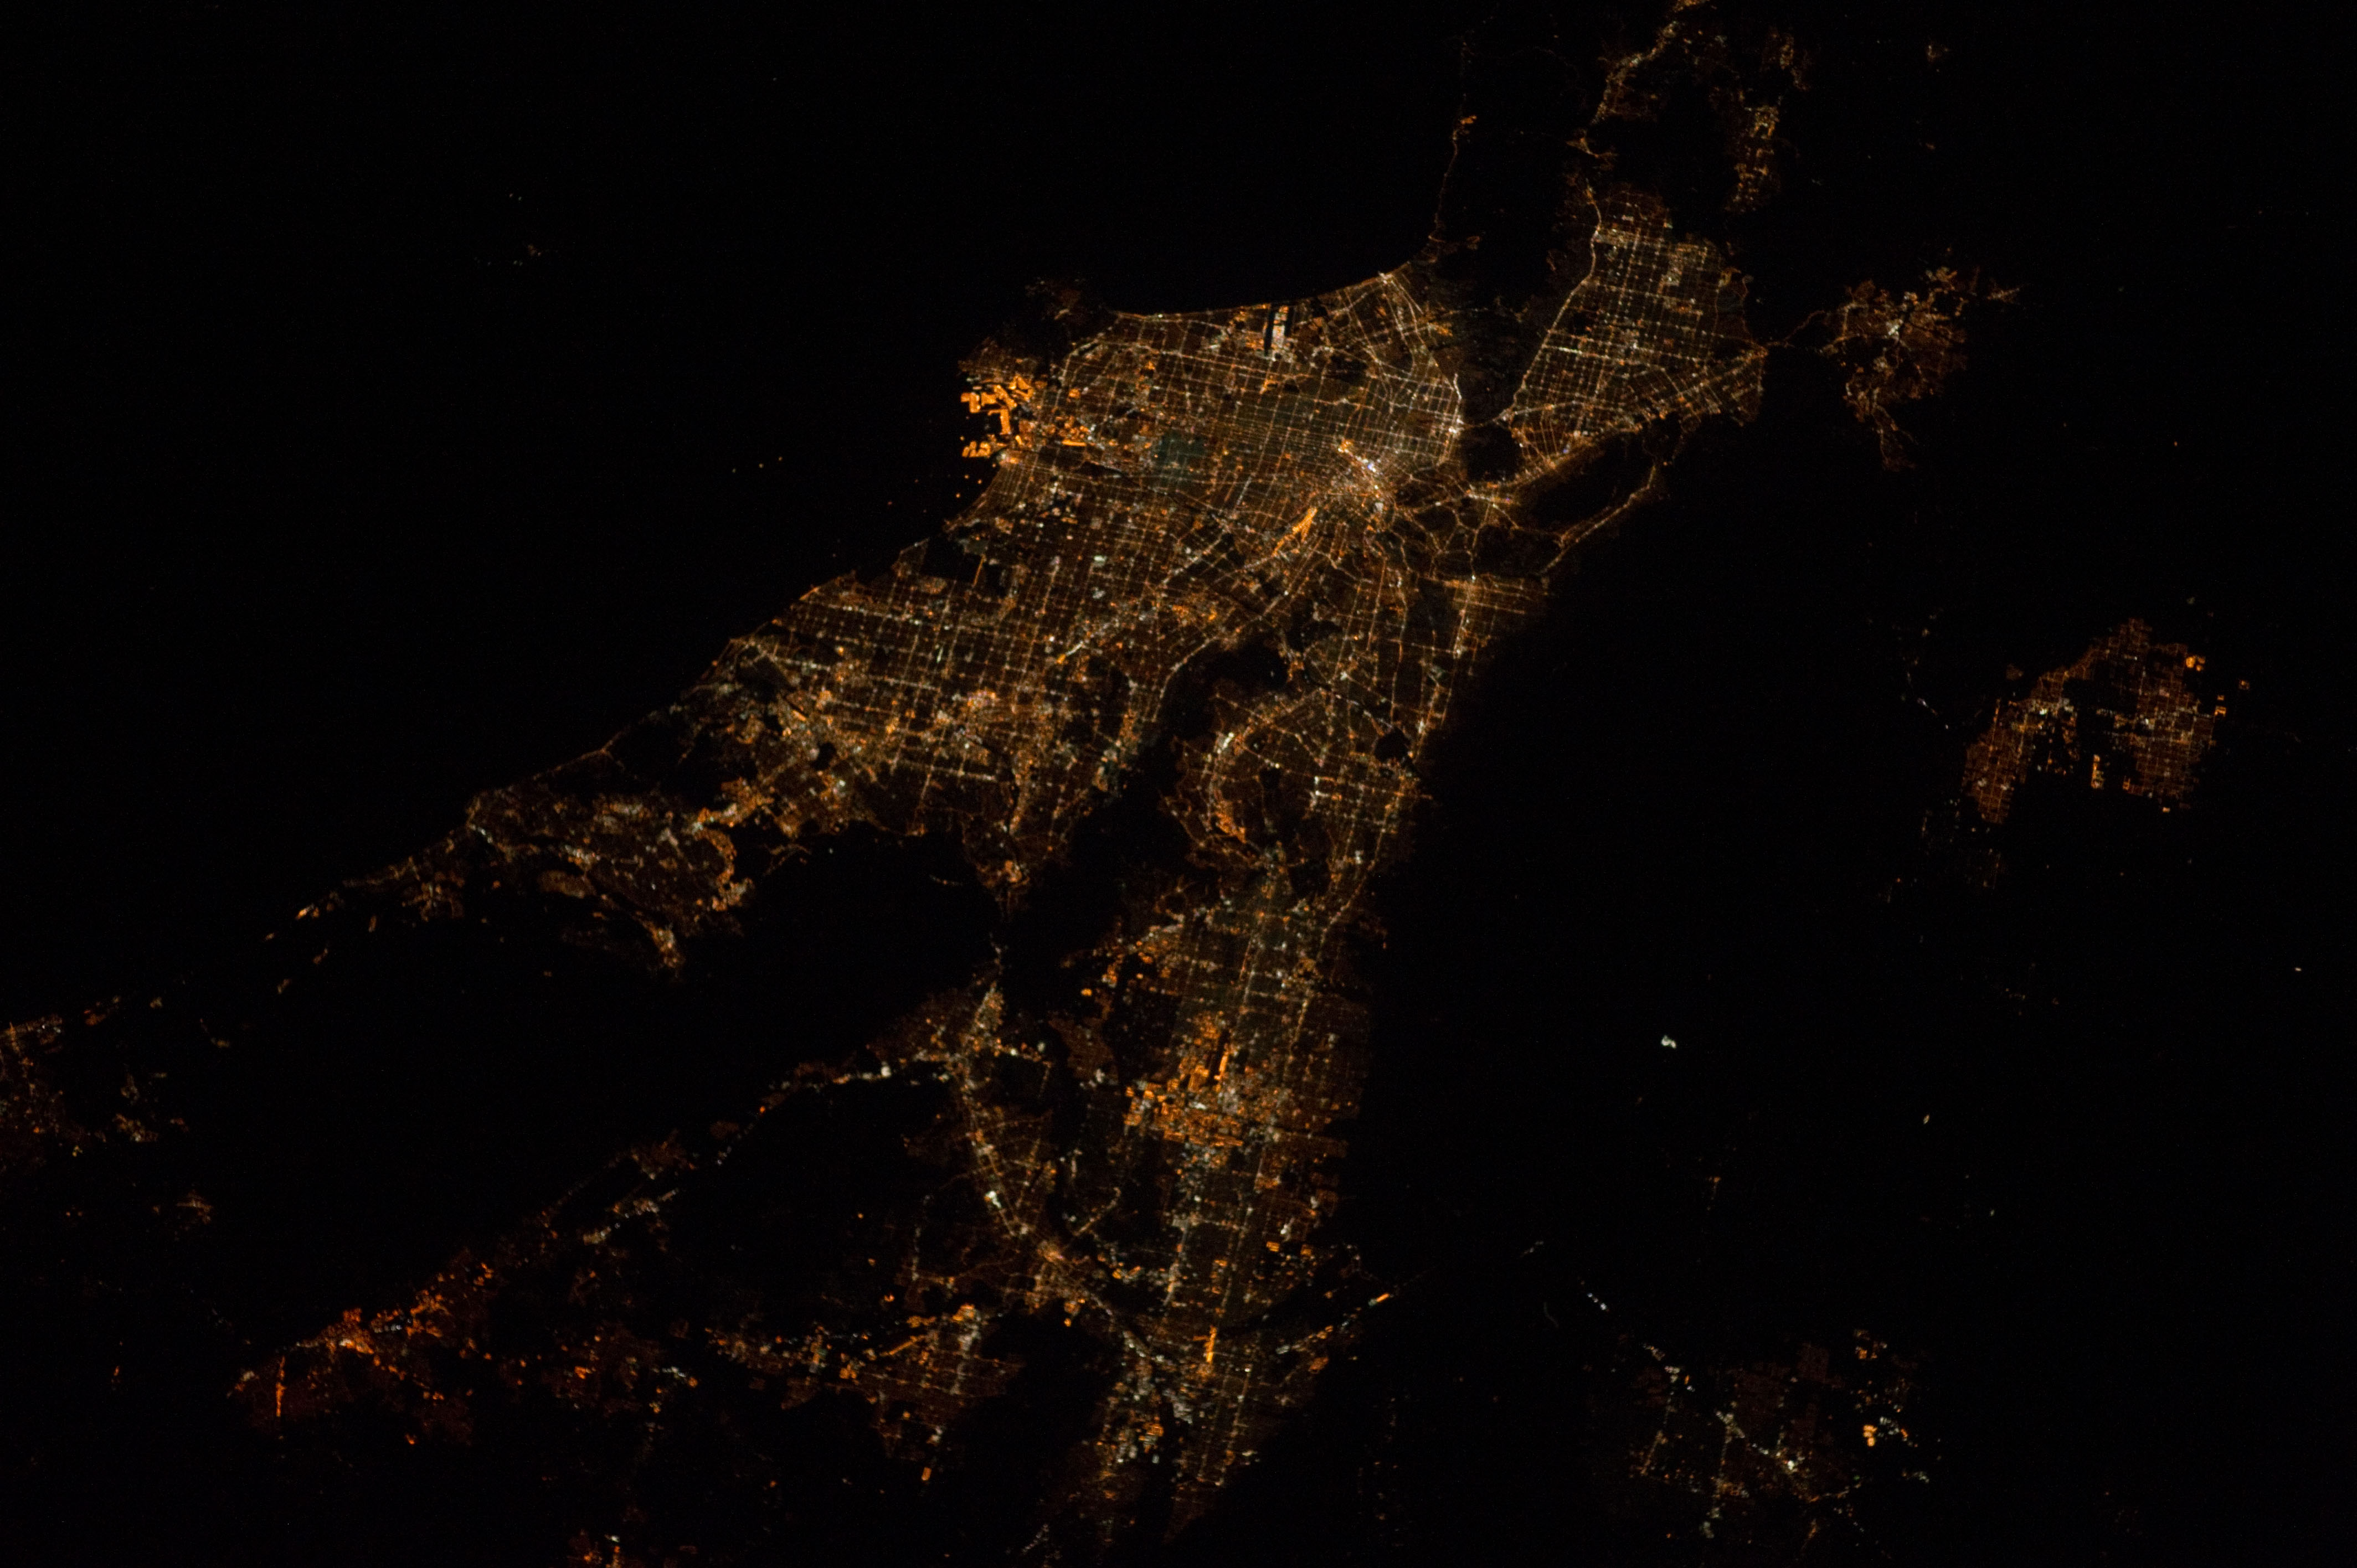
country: USA-CALIFORNIA
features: LOS ANGELES AT NIGHT, TEMECULA
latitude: 34.0
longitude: -117.9
